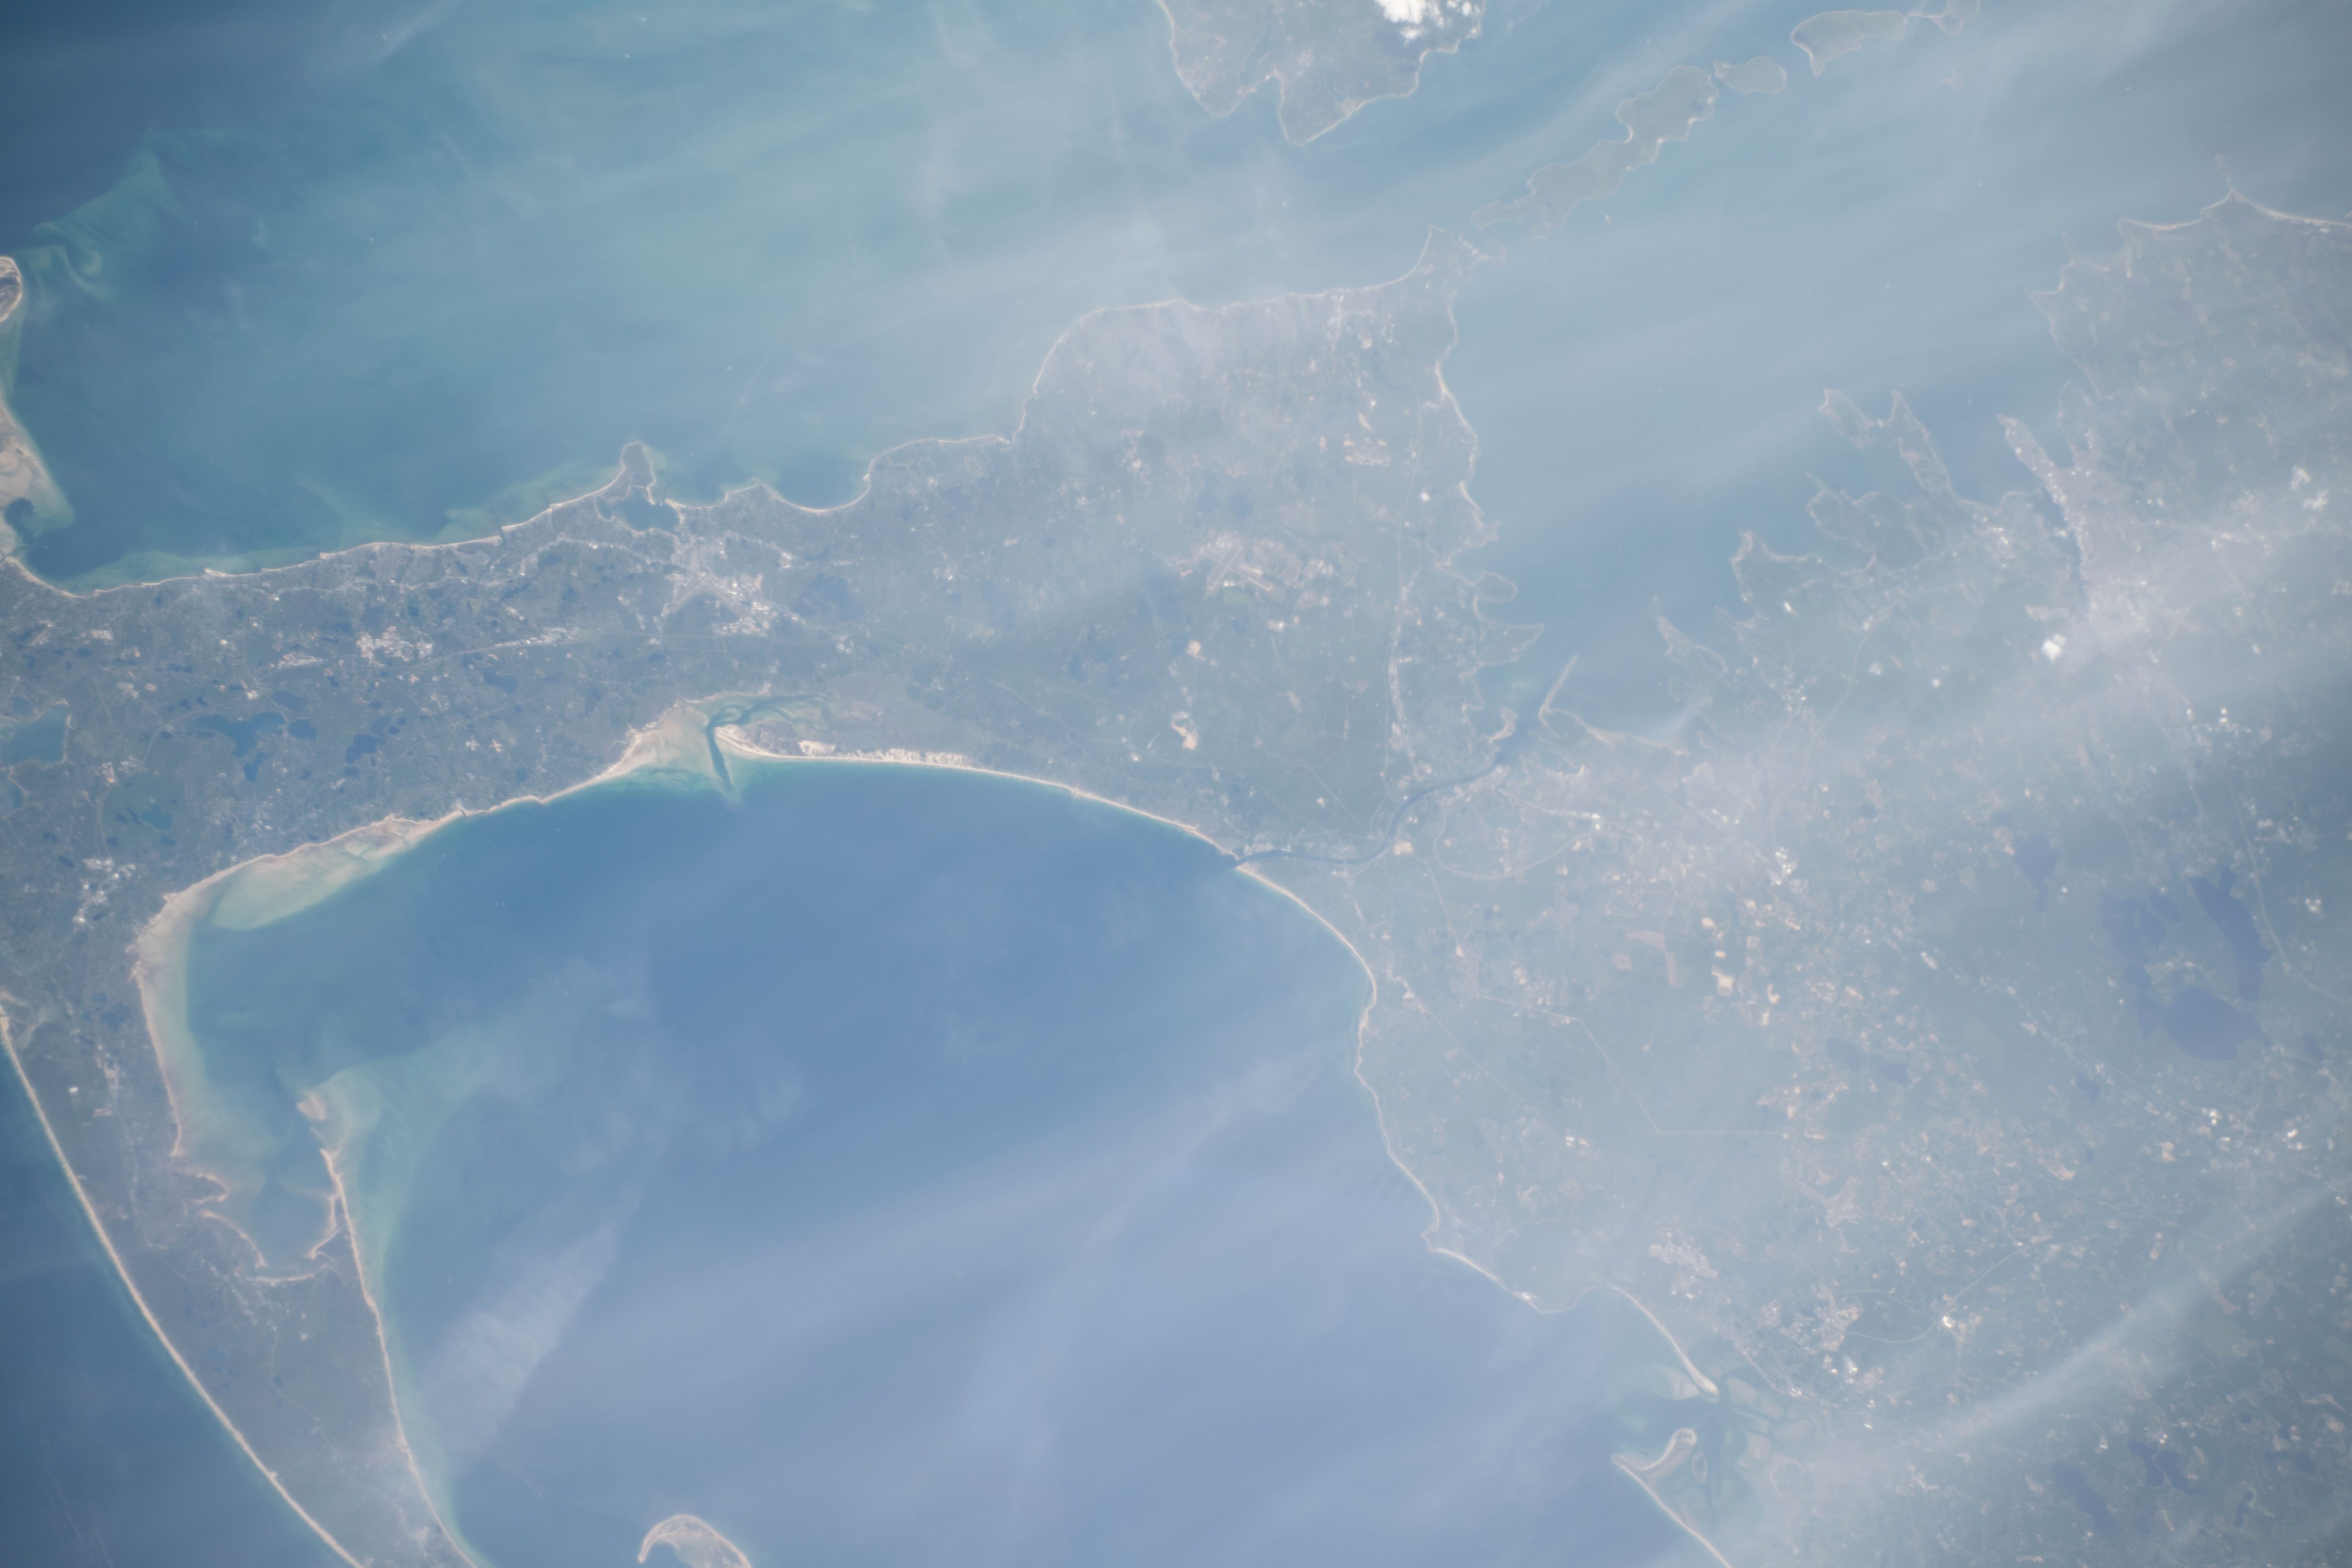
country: USA-MASSACHUSETTS
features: CAPE COD BAY, ORLEANS, SANDWICH, BARNSTABLE
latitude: 41.8
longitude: -70.3
